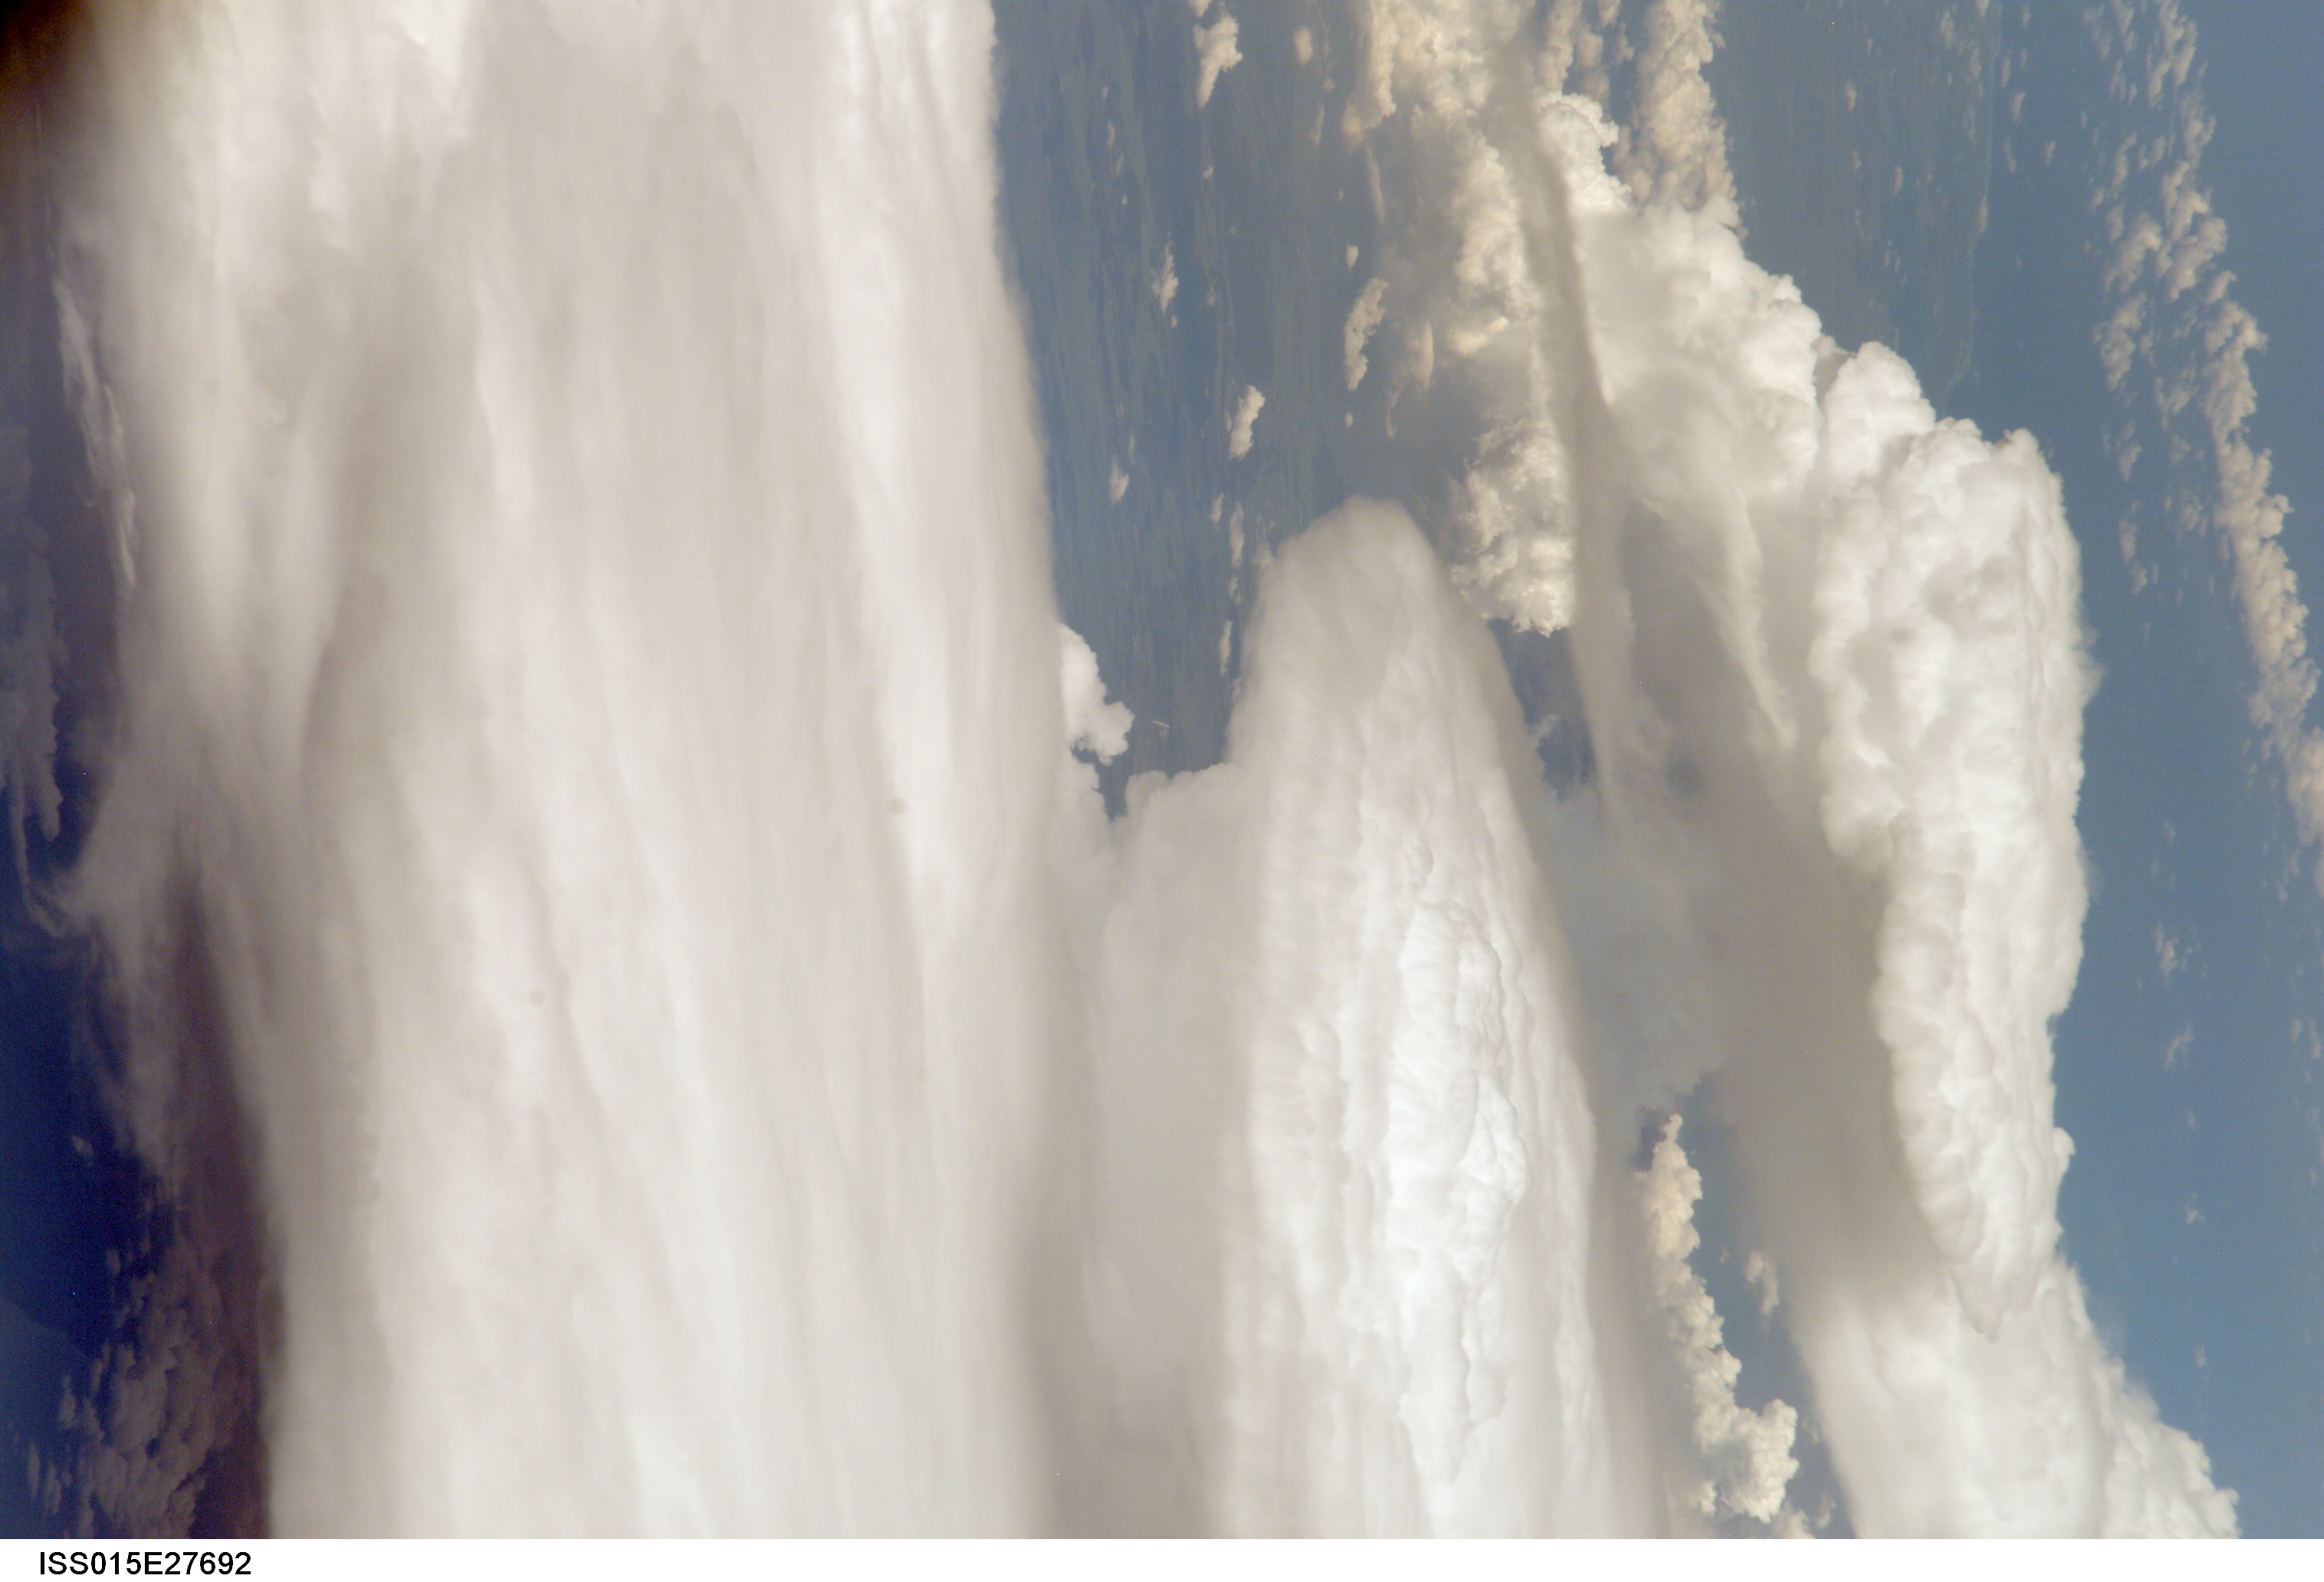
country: CUBA
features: THUNDERSTORM ANVILS
